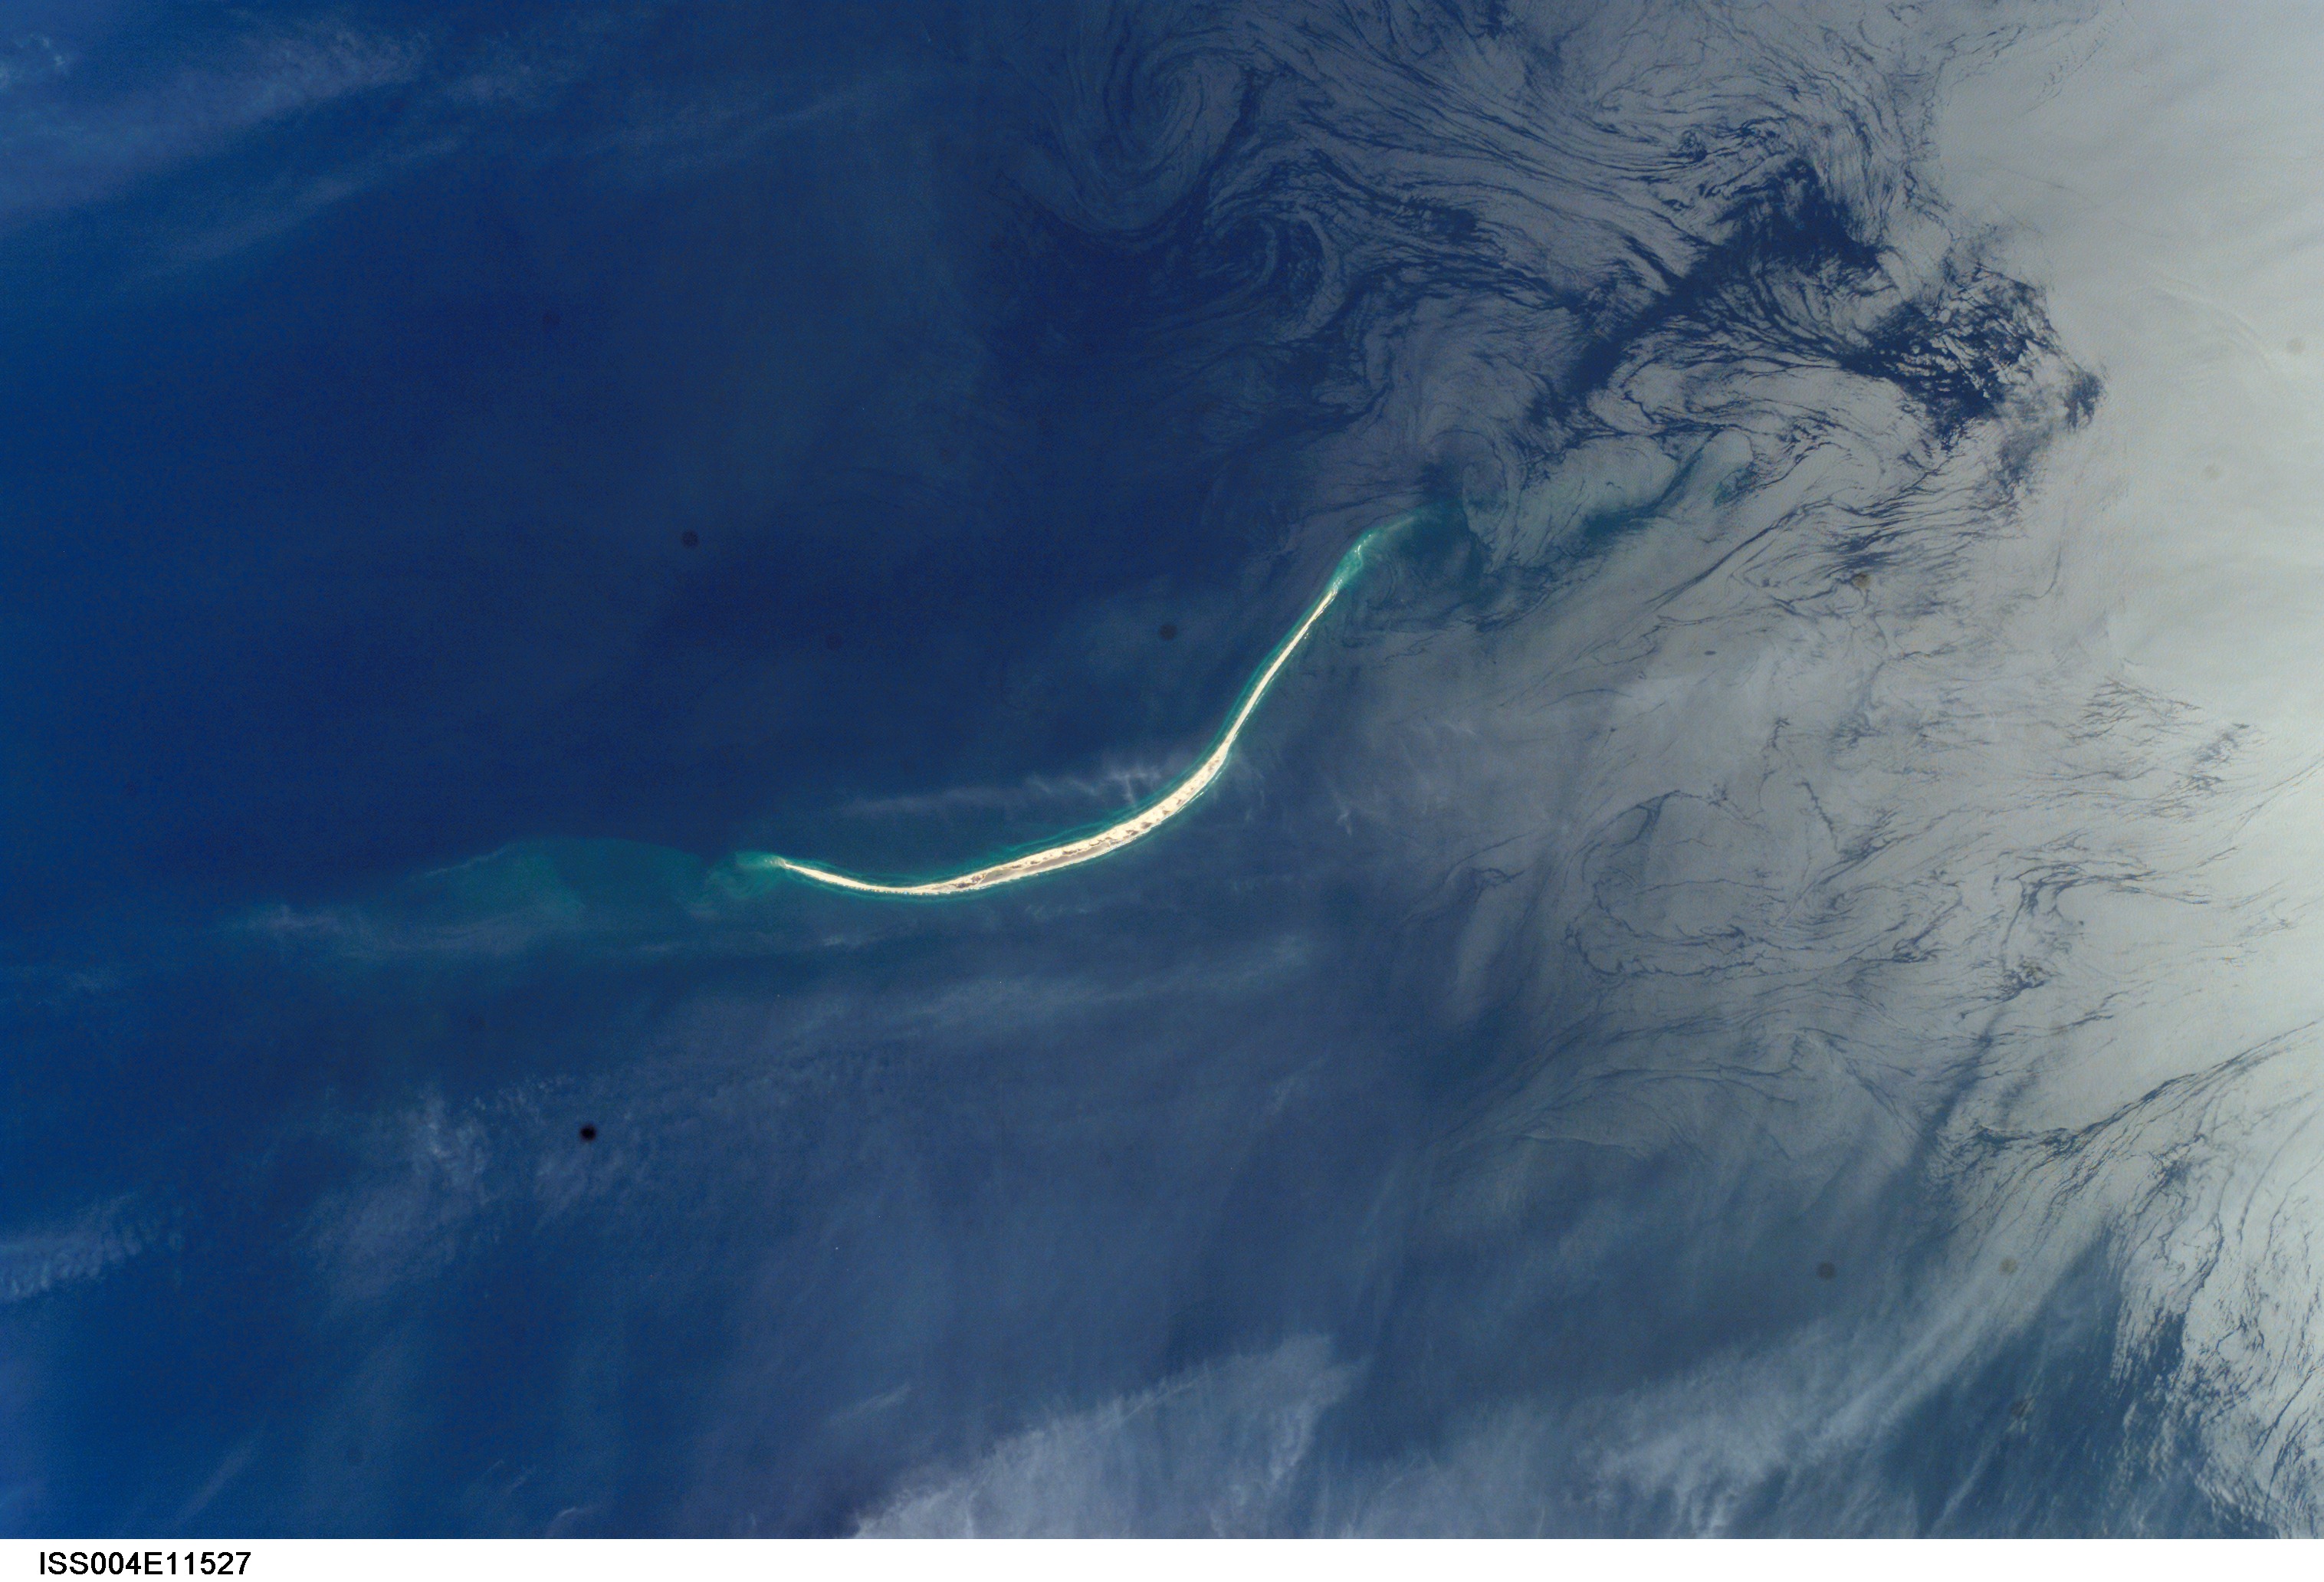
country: CANADA-NS
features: SABLE ISLAND, SHOALS
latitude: 44.0
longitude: -60.0
